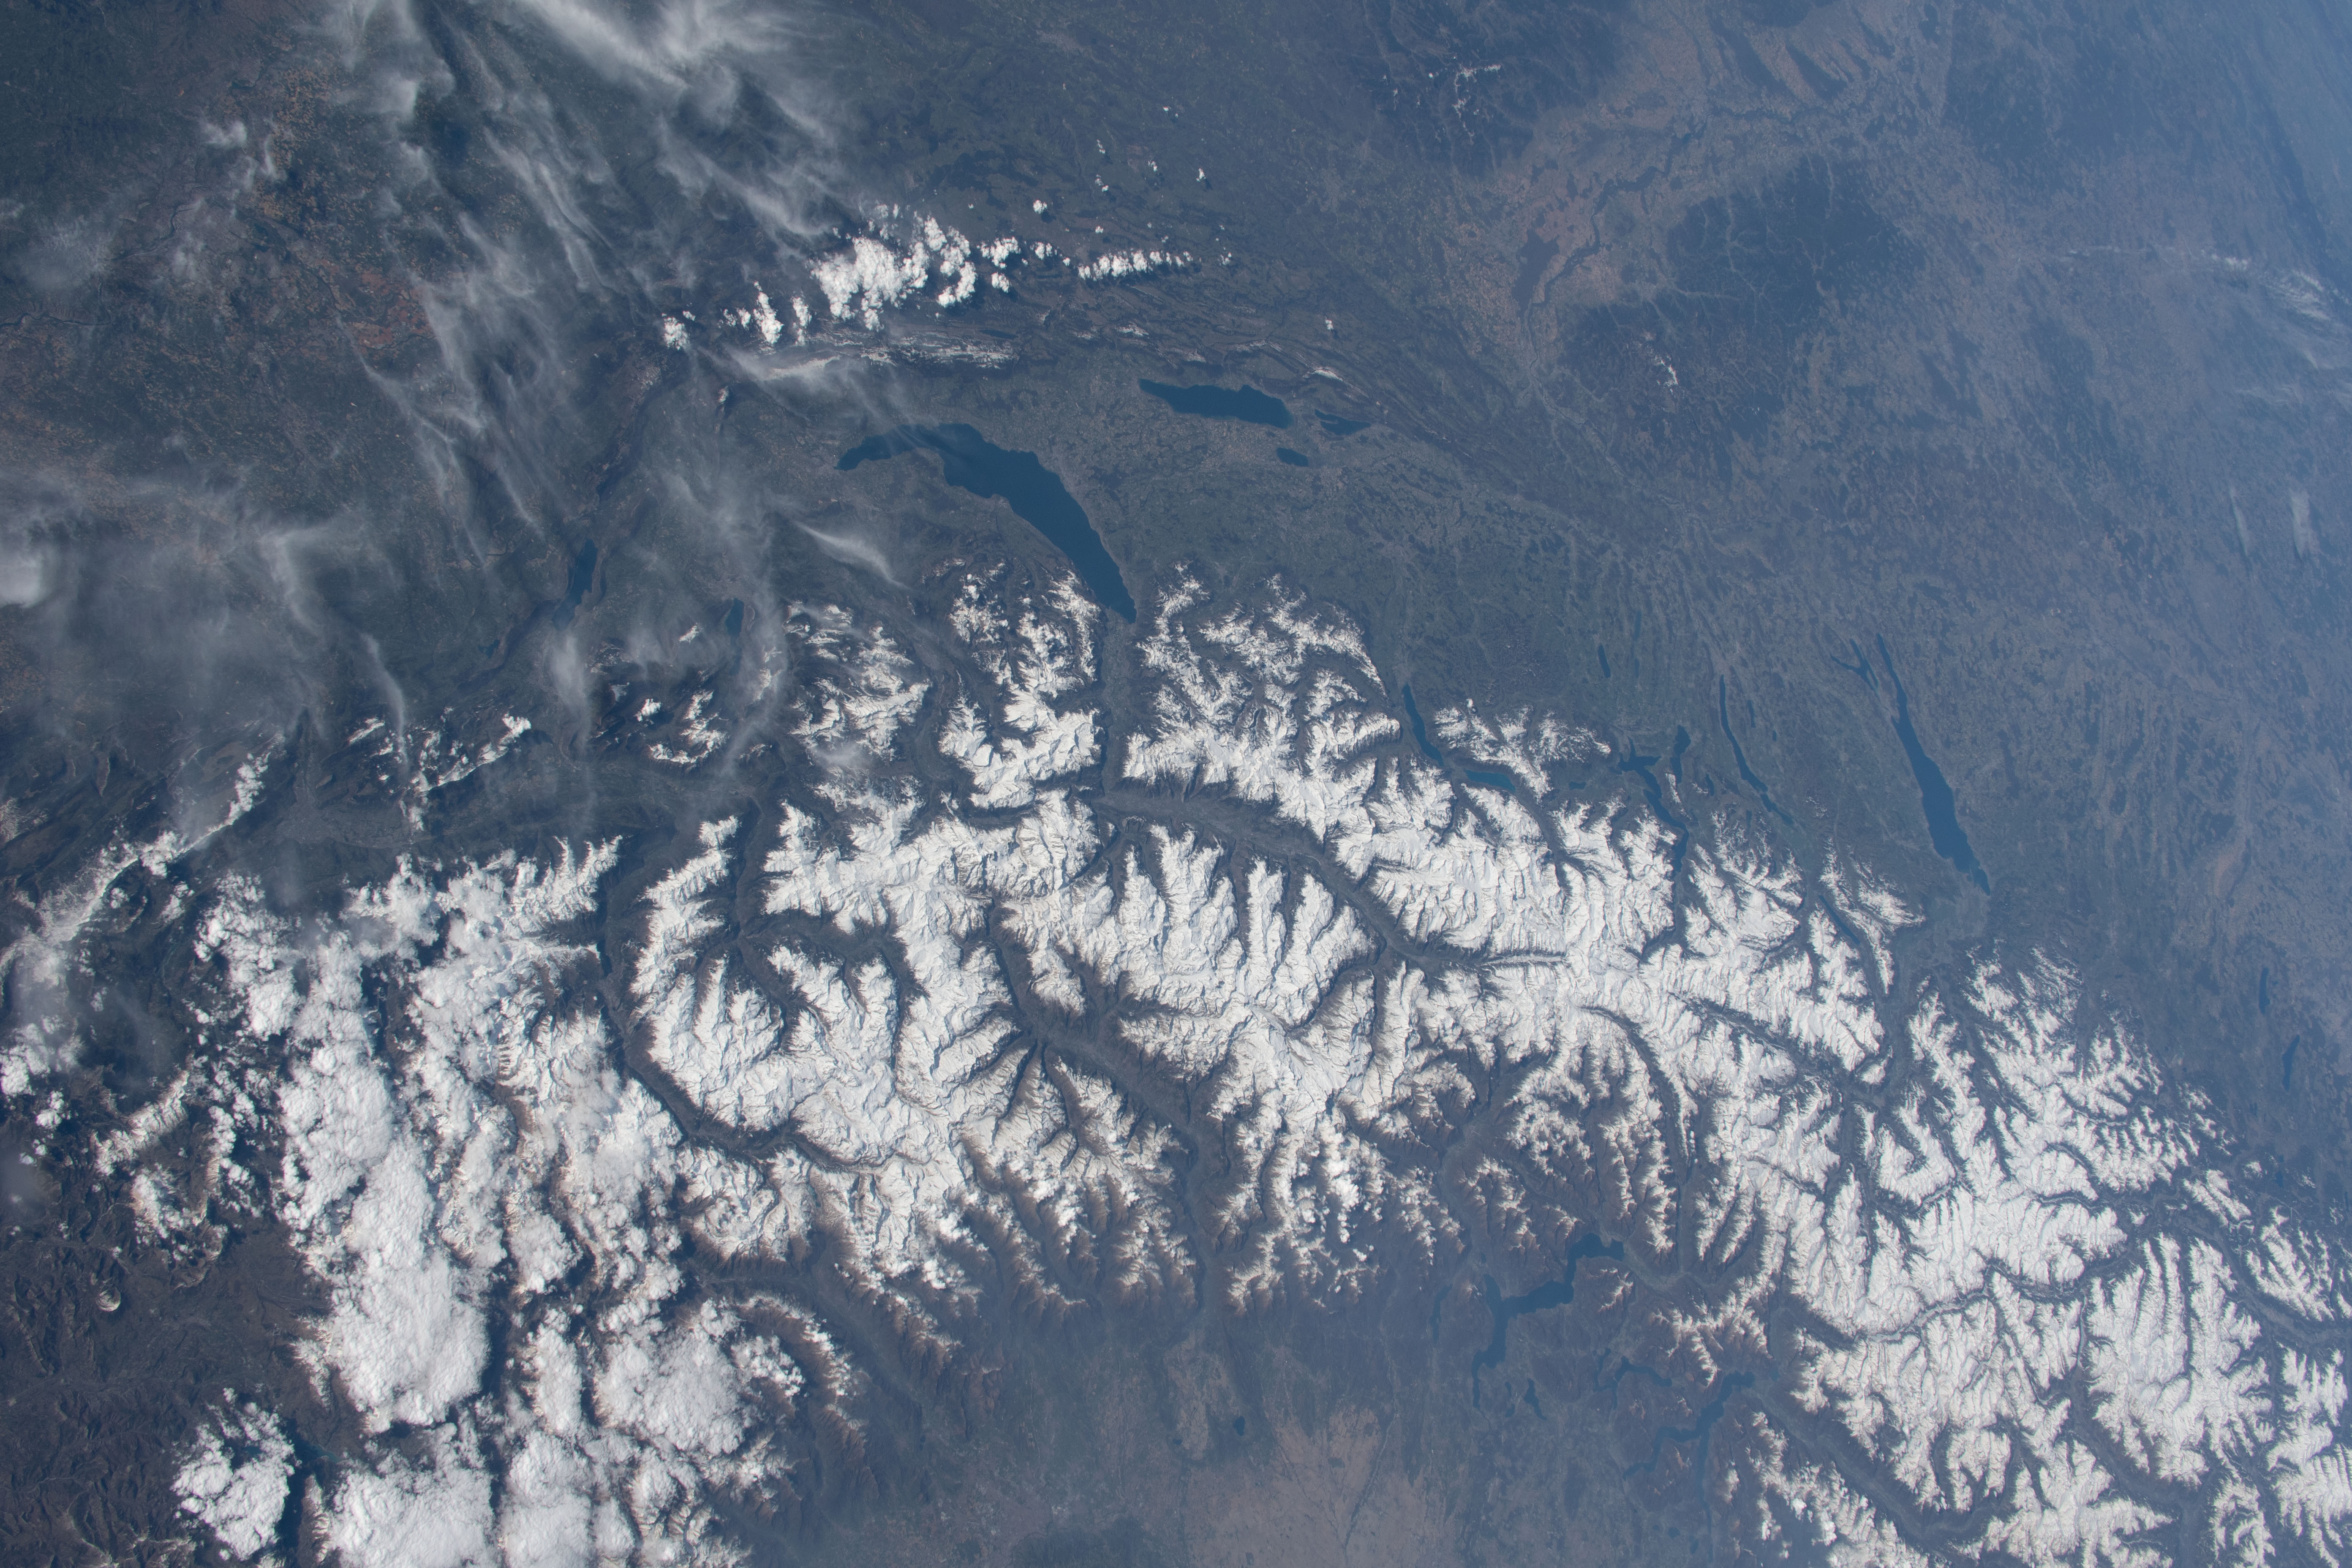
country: SWITZERLAND
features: SWITZERLAND
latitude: 46.0
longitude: 7.5
